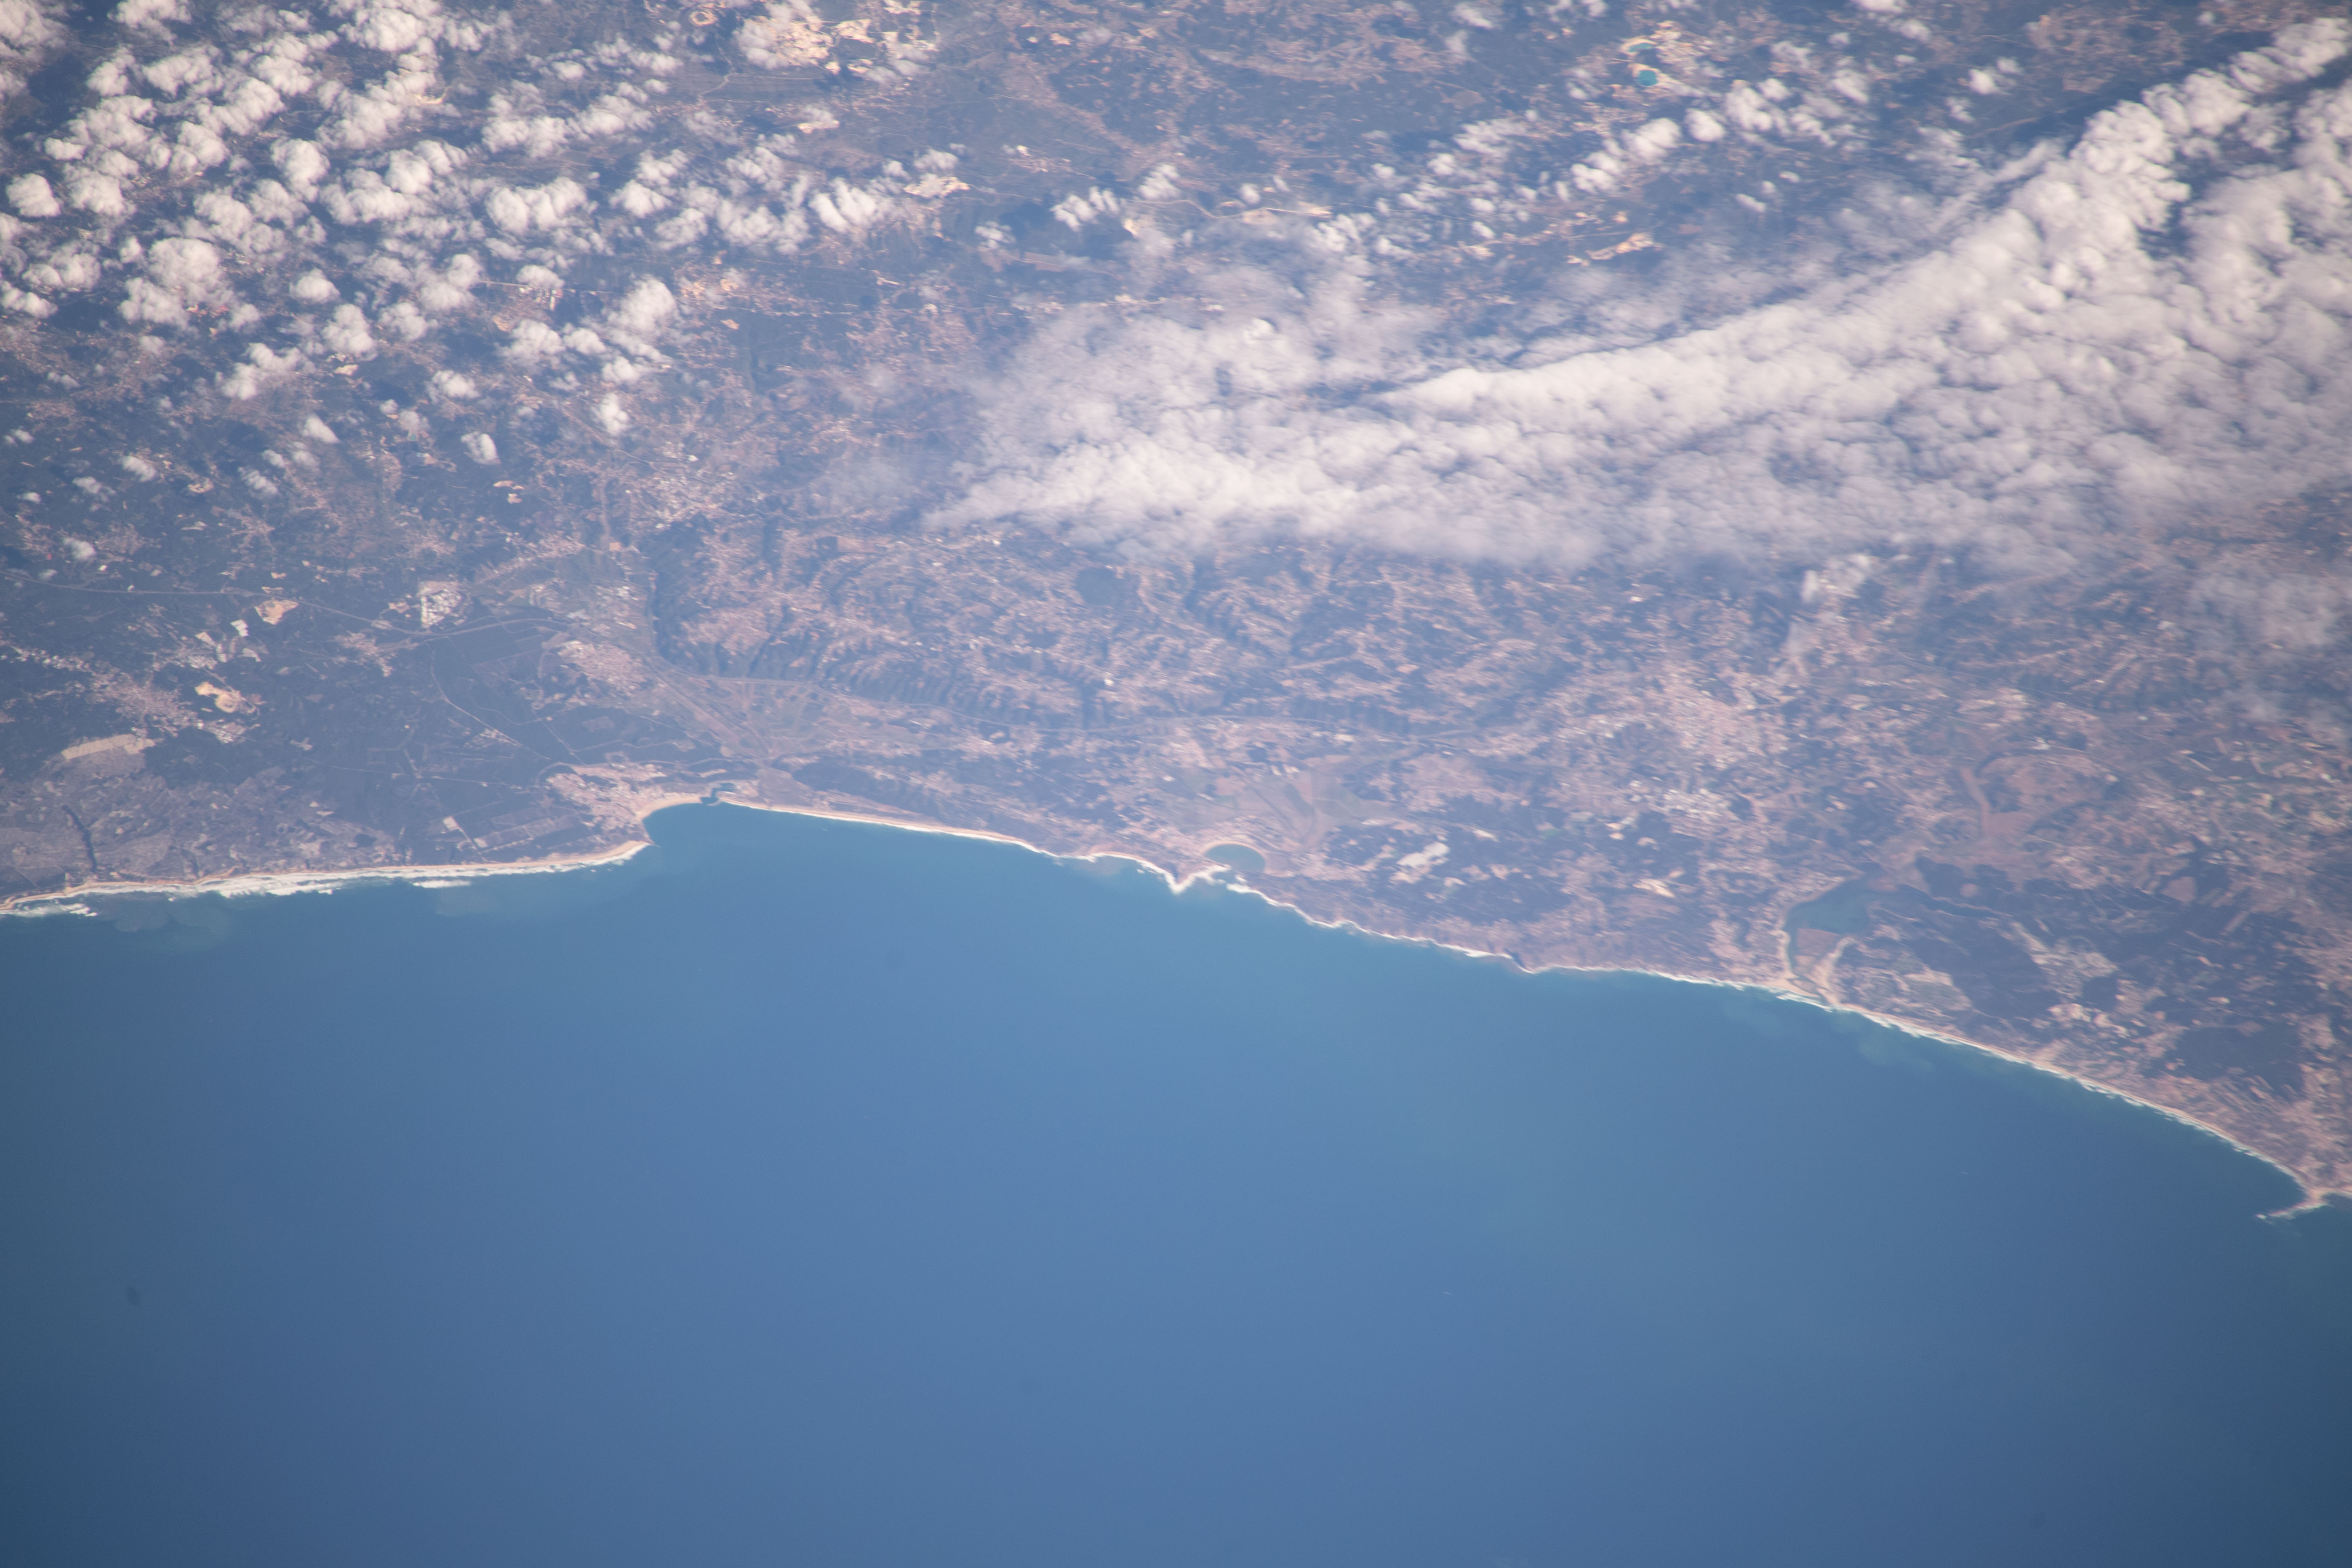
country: PORTUGAL
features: NAZARE, SALIR DO PORTO
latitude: 39.5
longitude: -9.1
